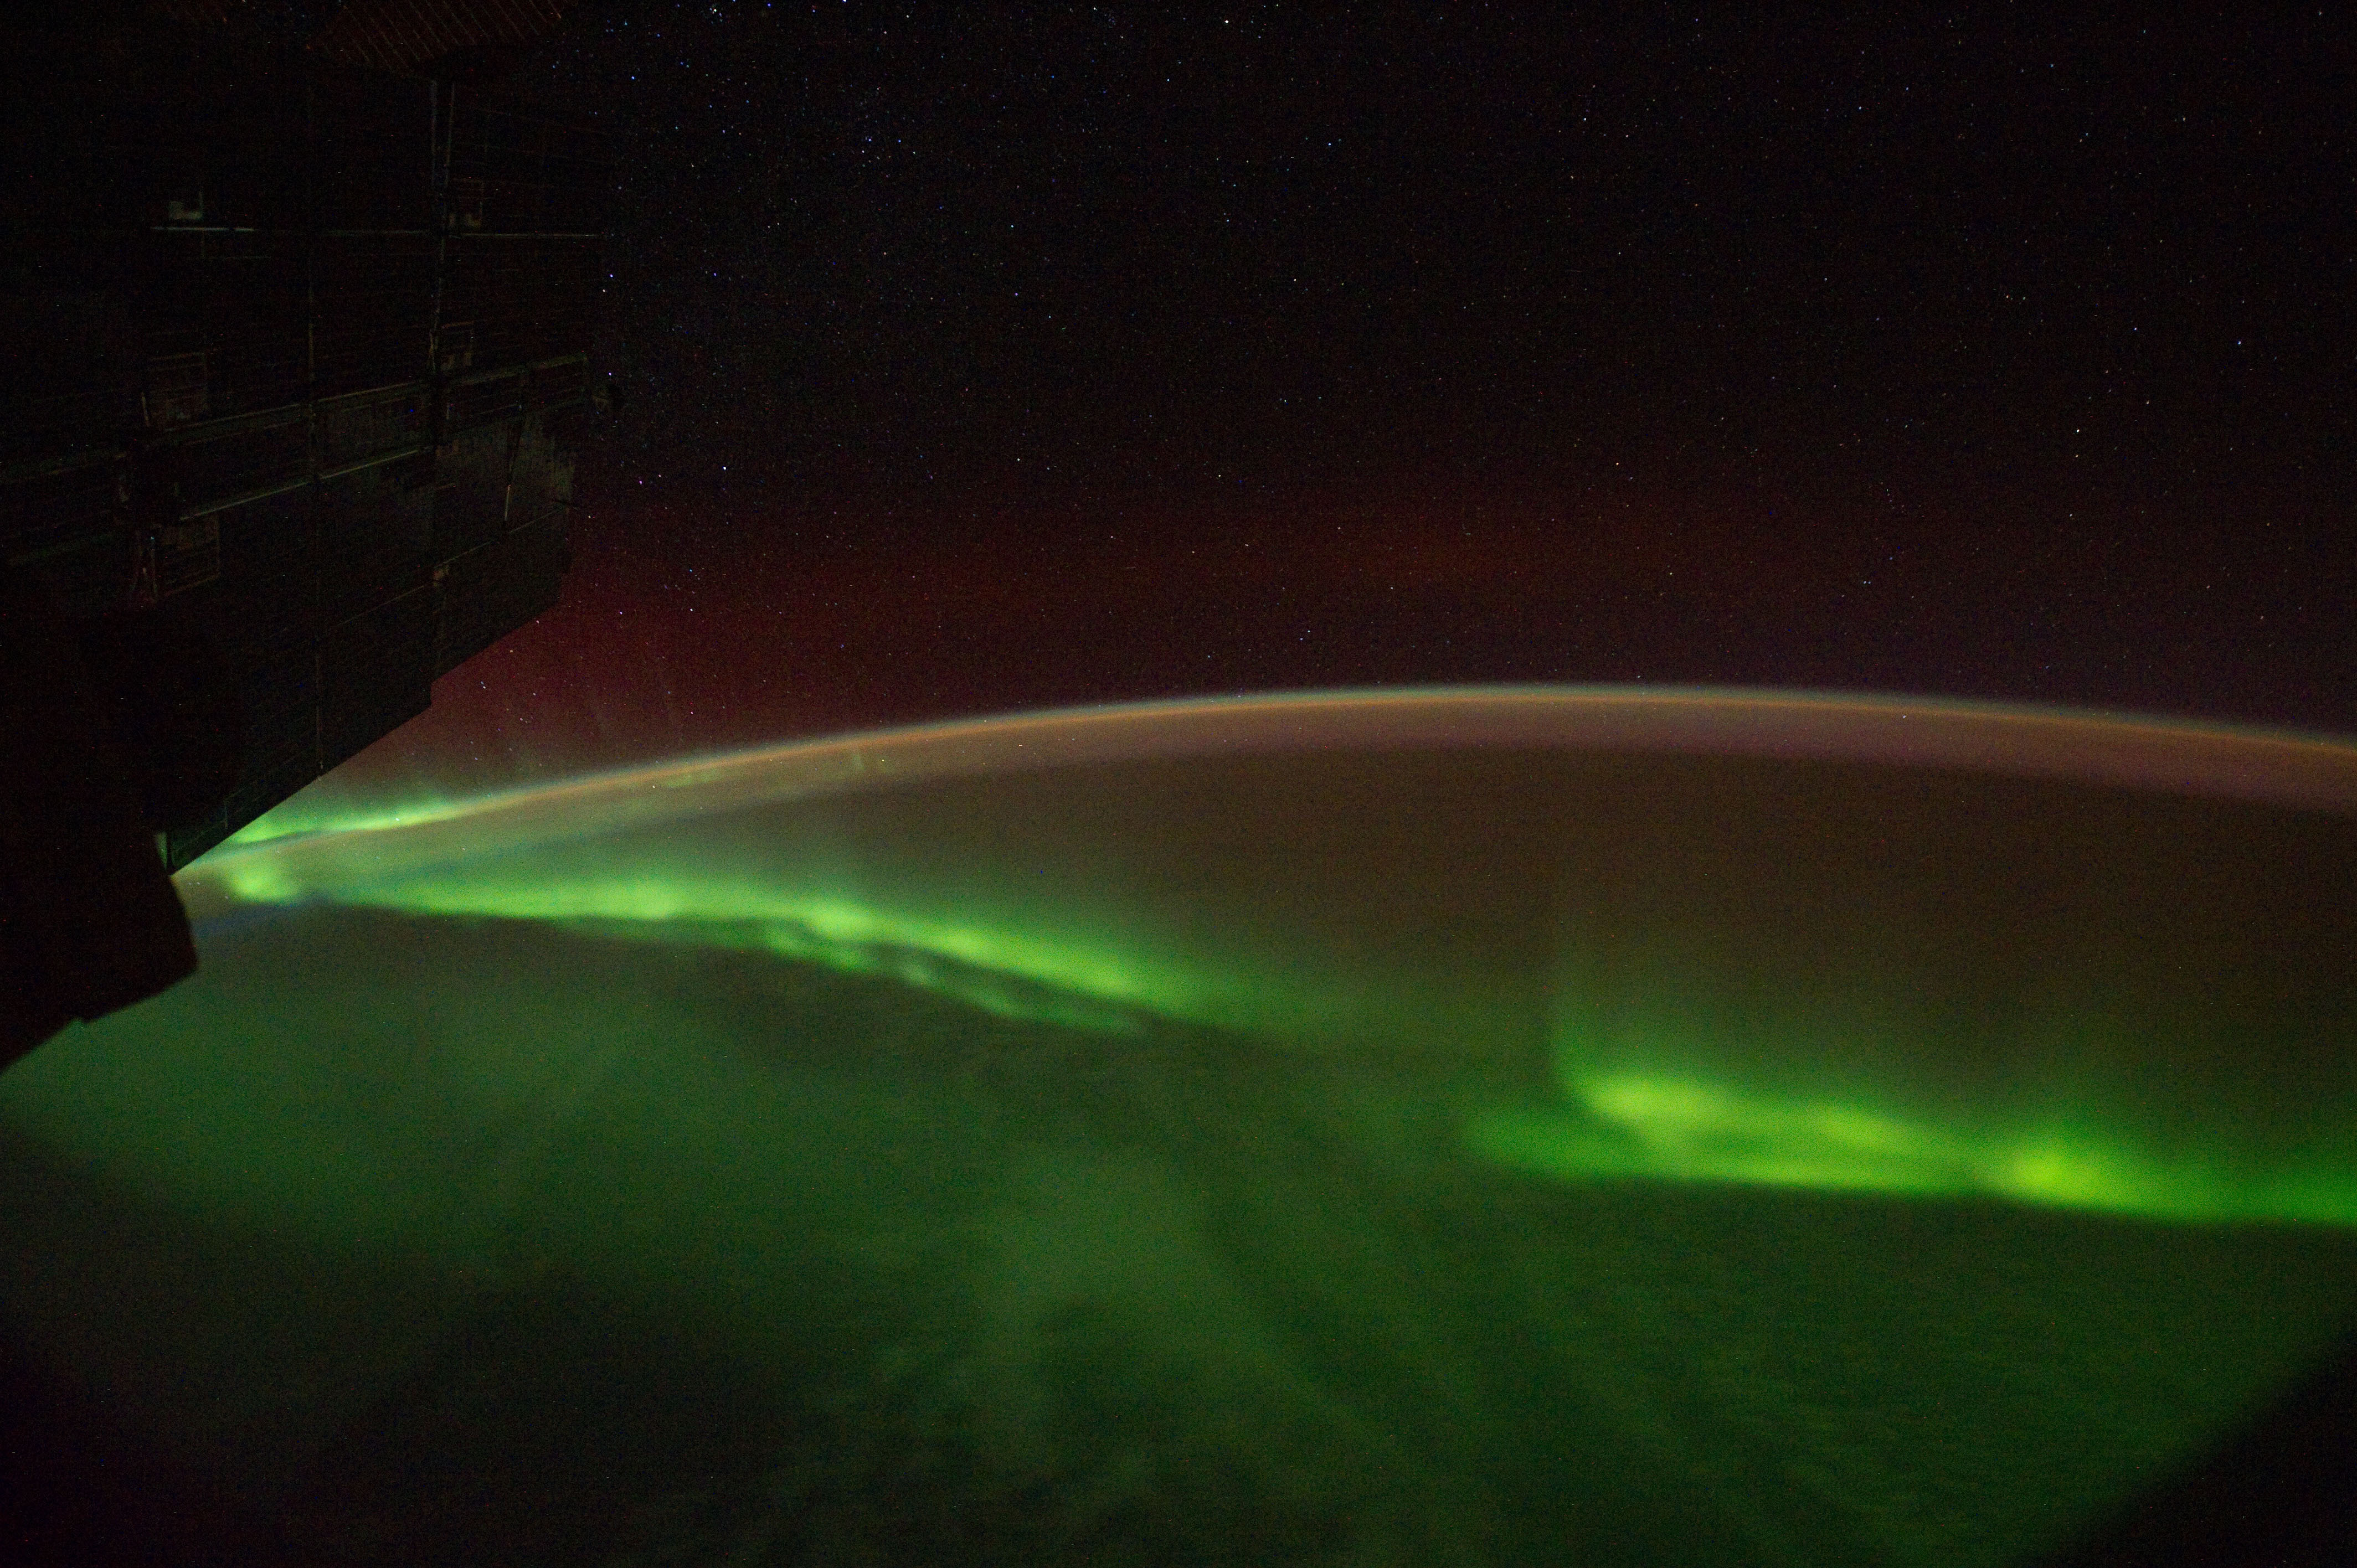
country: AURORA
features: AURORA AUSTRALIS, AIRGLOW, SOUTHEASTERN INDIAN OCEAN
